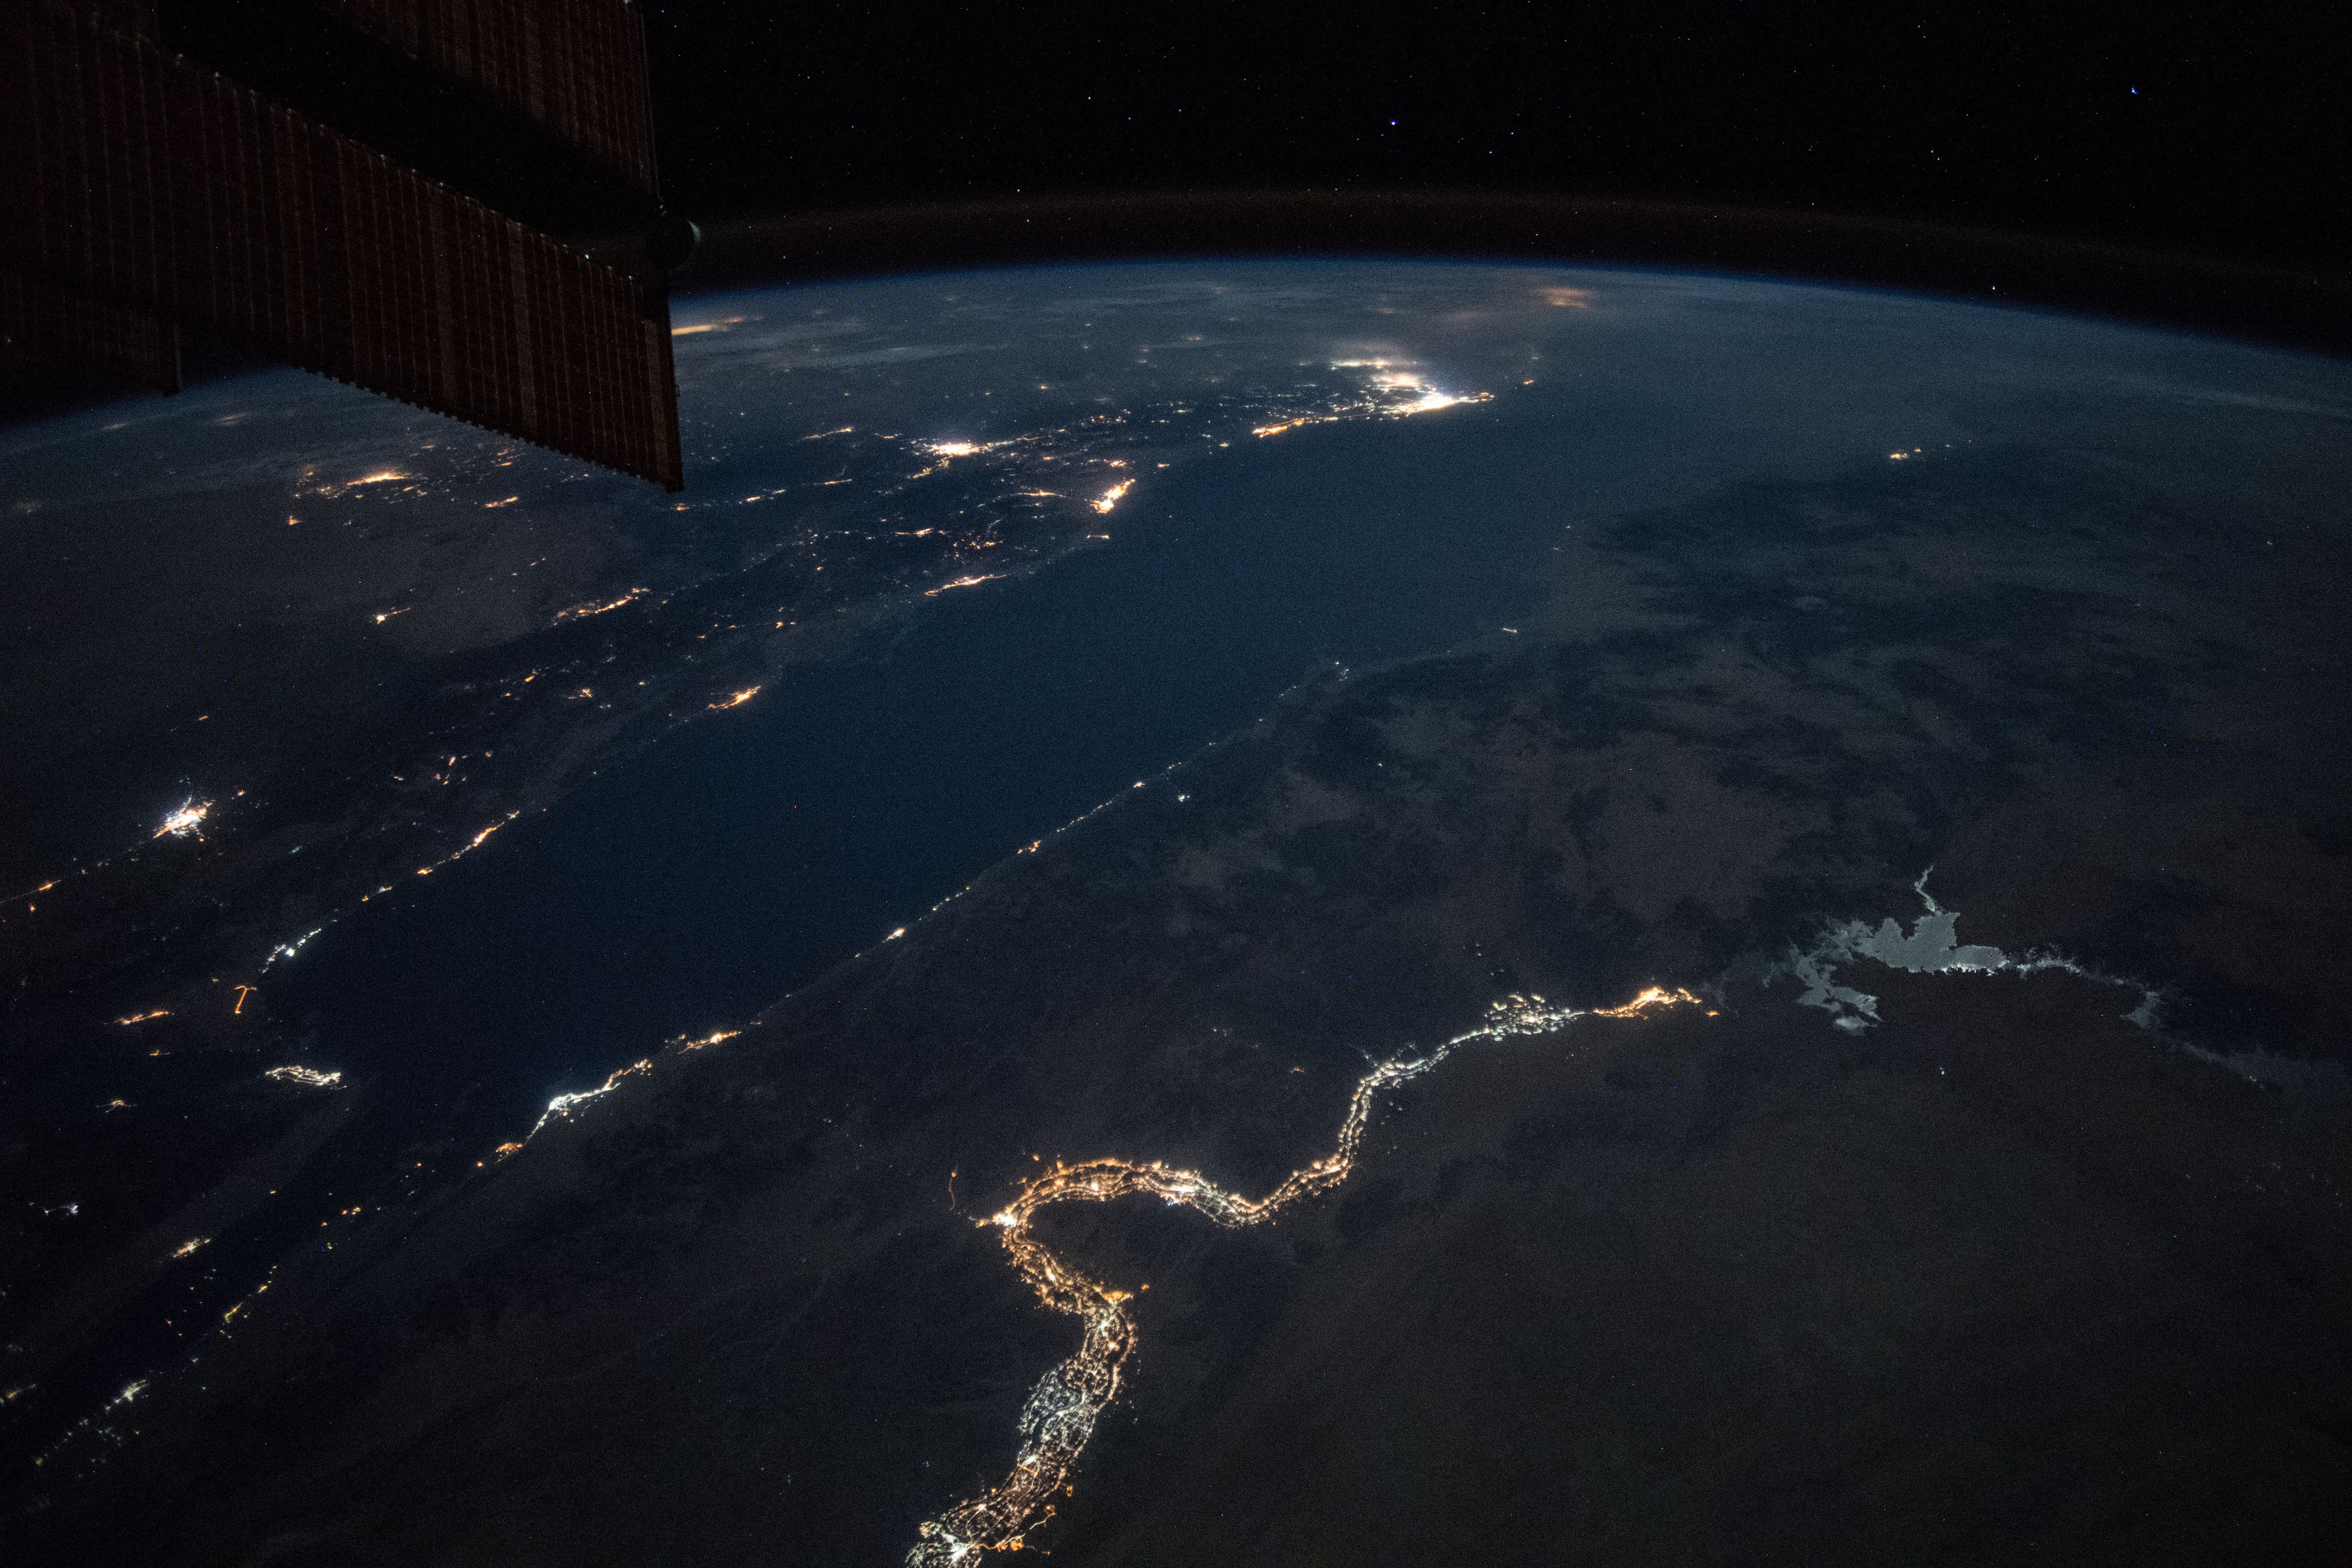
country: EGYPT
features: NILE RIVER, NUBIAN DESERT, NASSER LAKE, EASTER DESERT, RED SEA, GULF OF SUEZ, GULF OF AQABA, NIGHT, EARTH LIMB
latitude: 25.2
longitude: 34.8
